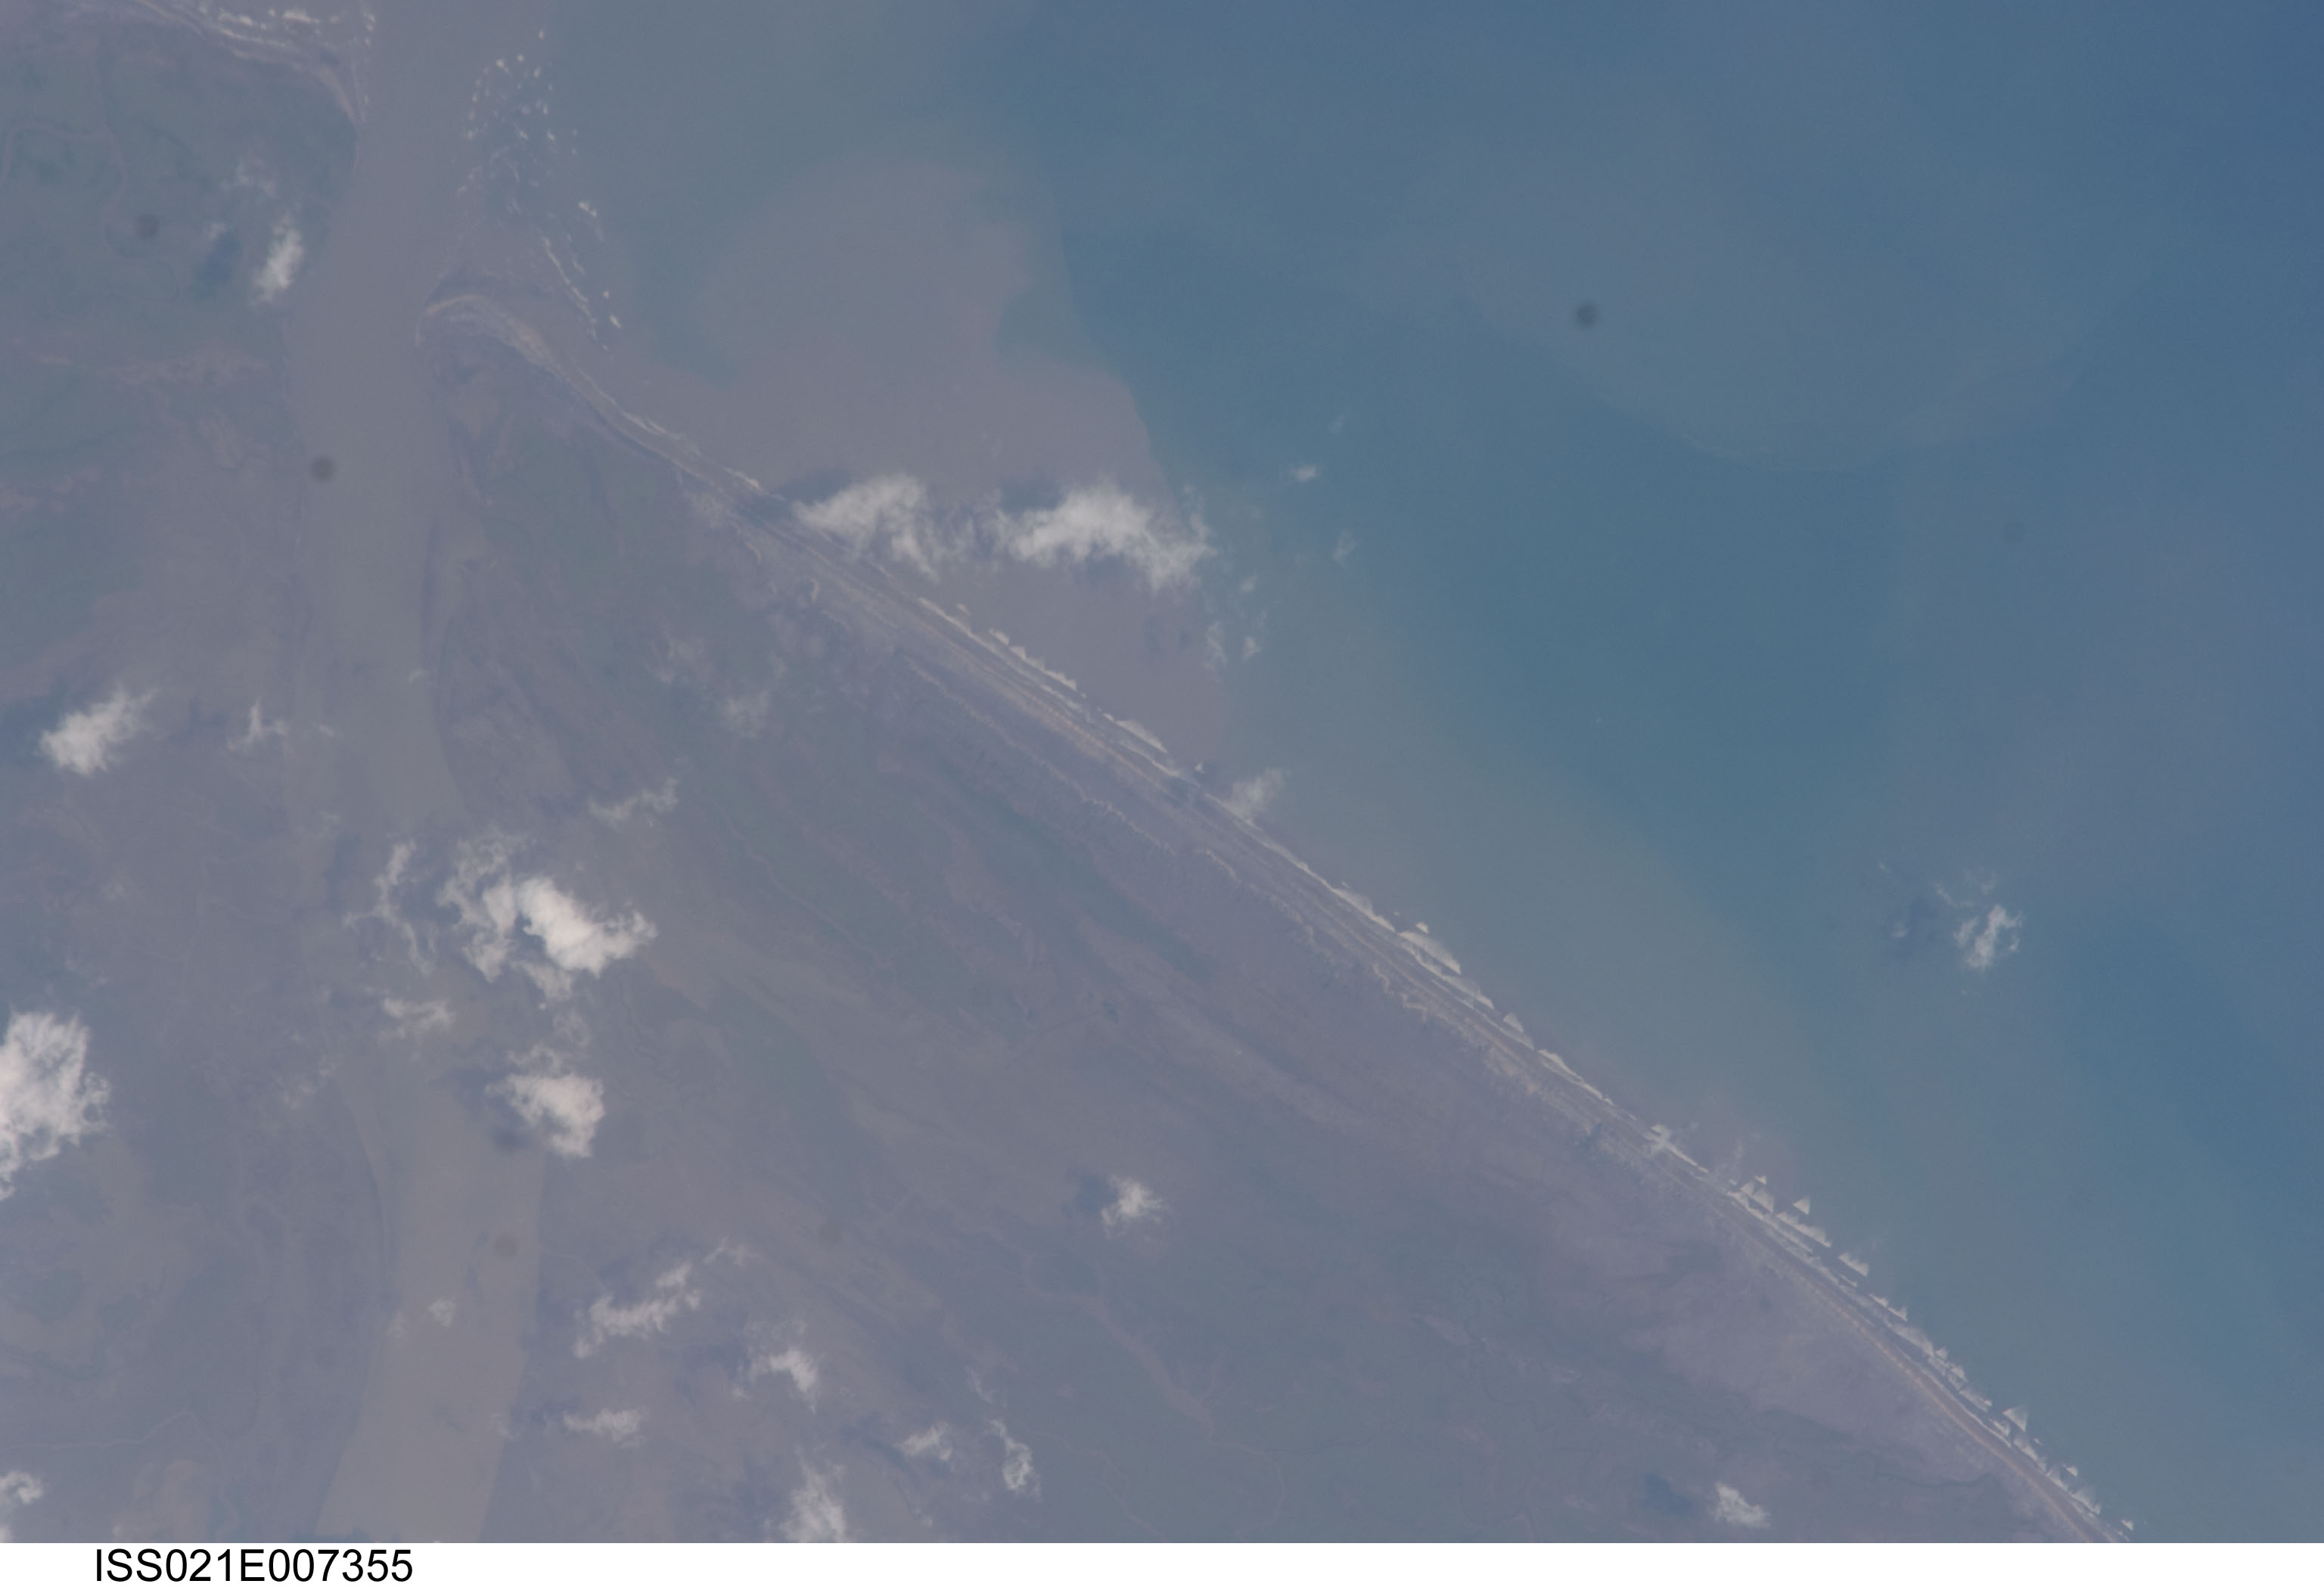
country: INDIA
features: KRISHNA R. DELTA, COAST, SEDIMENT
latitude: 15.7
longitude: 80.9
